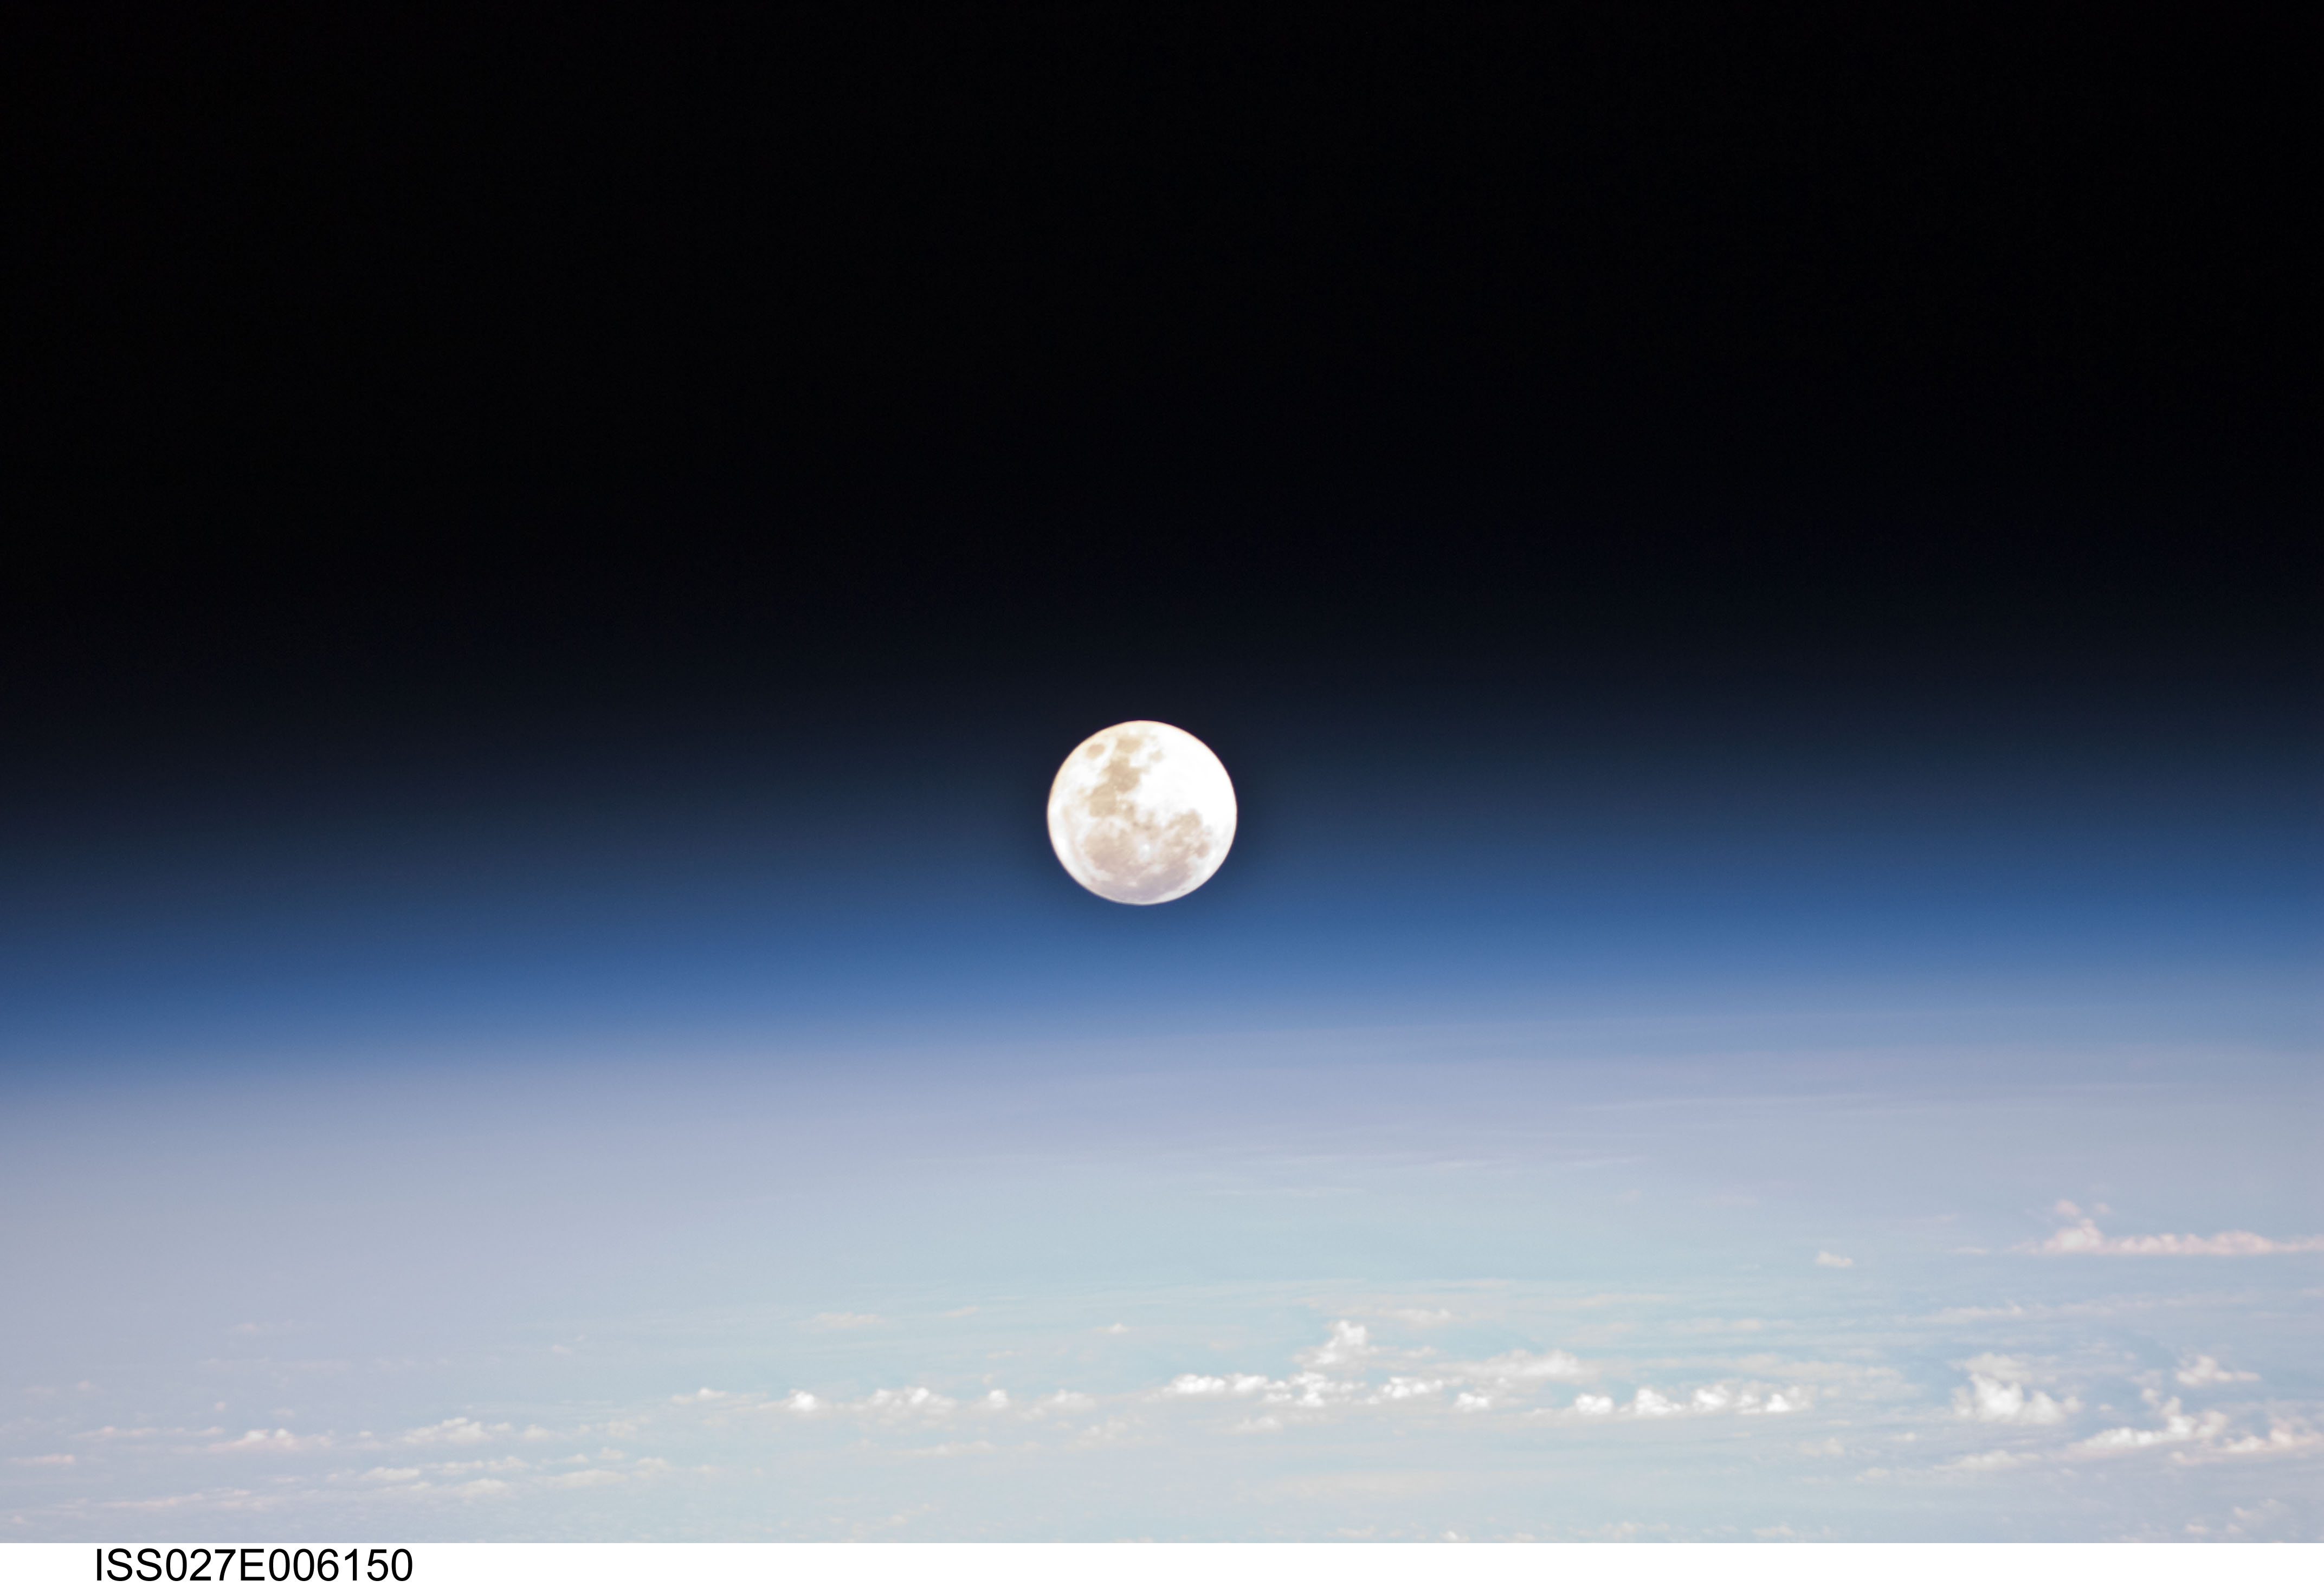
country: SOUTH AMERICA
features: PAN-ATMOSPHERIC LIMB, FULL MOON RISING
